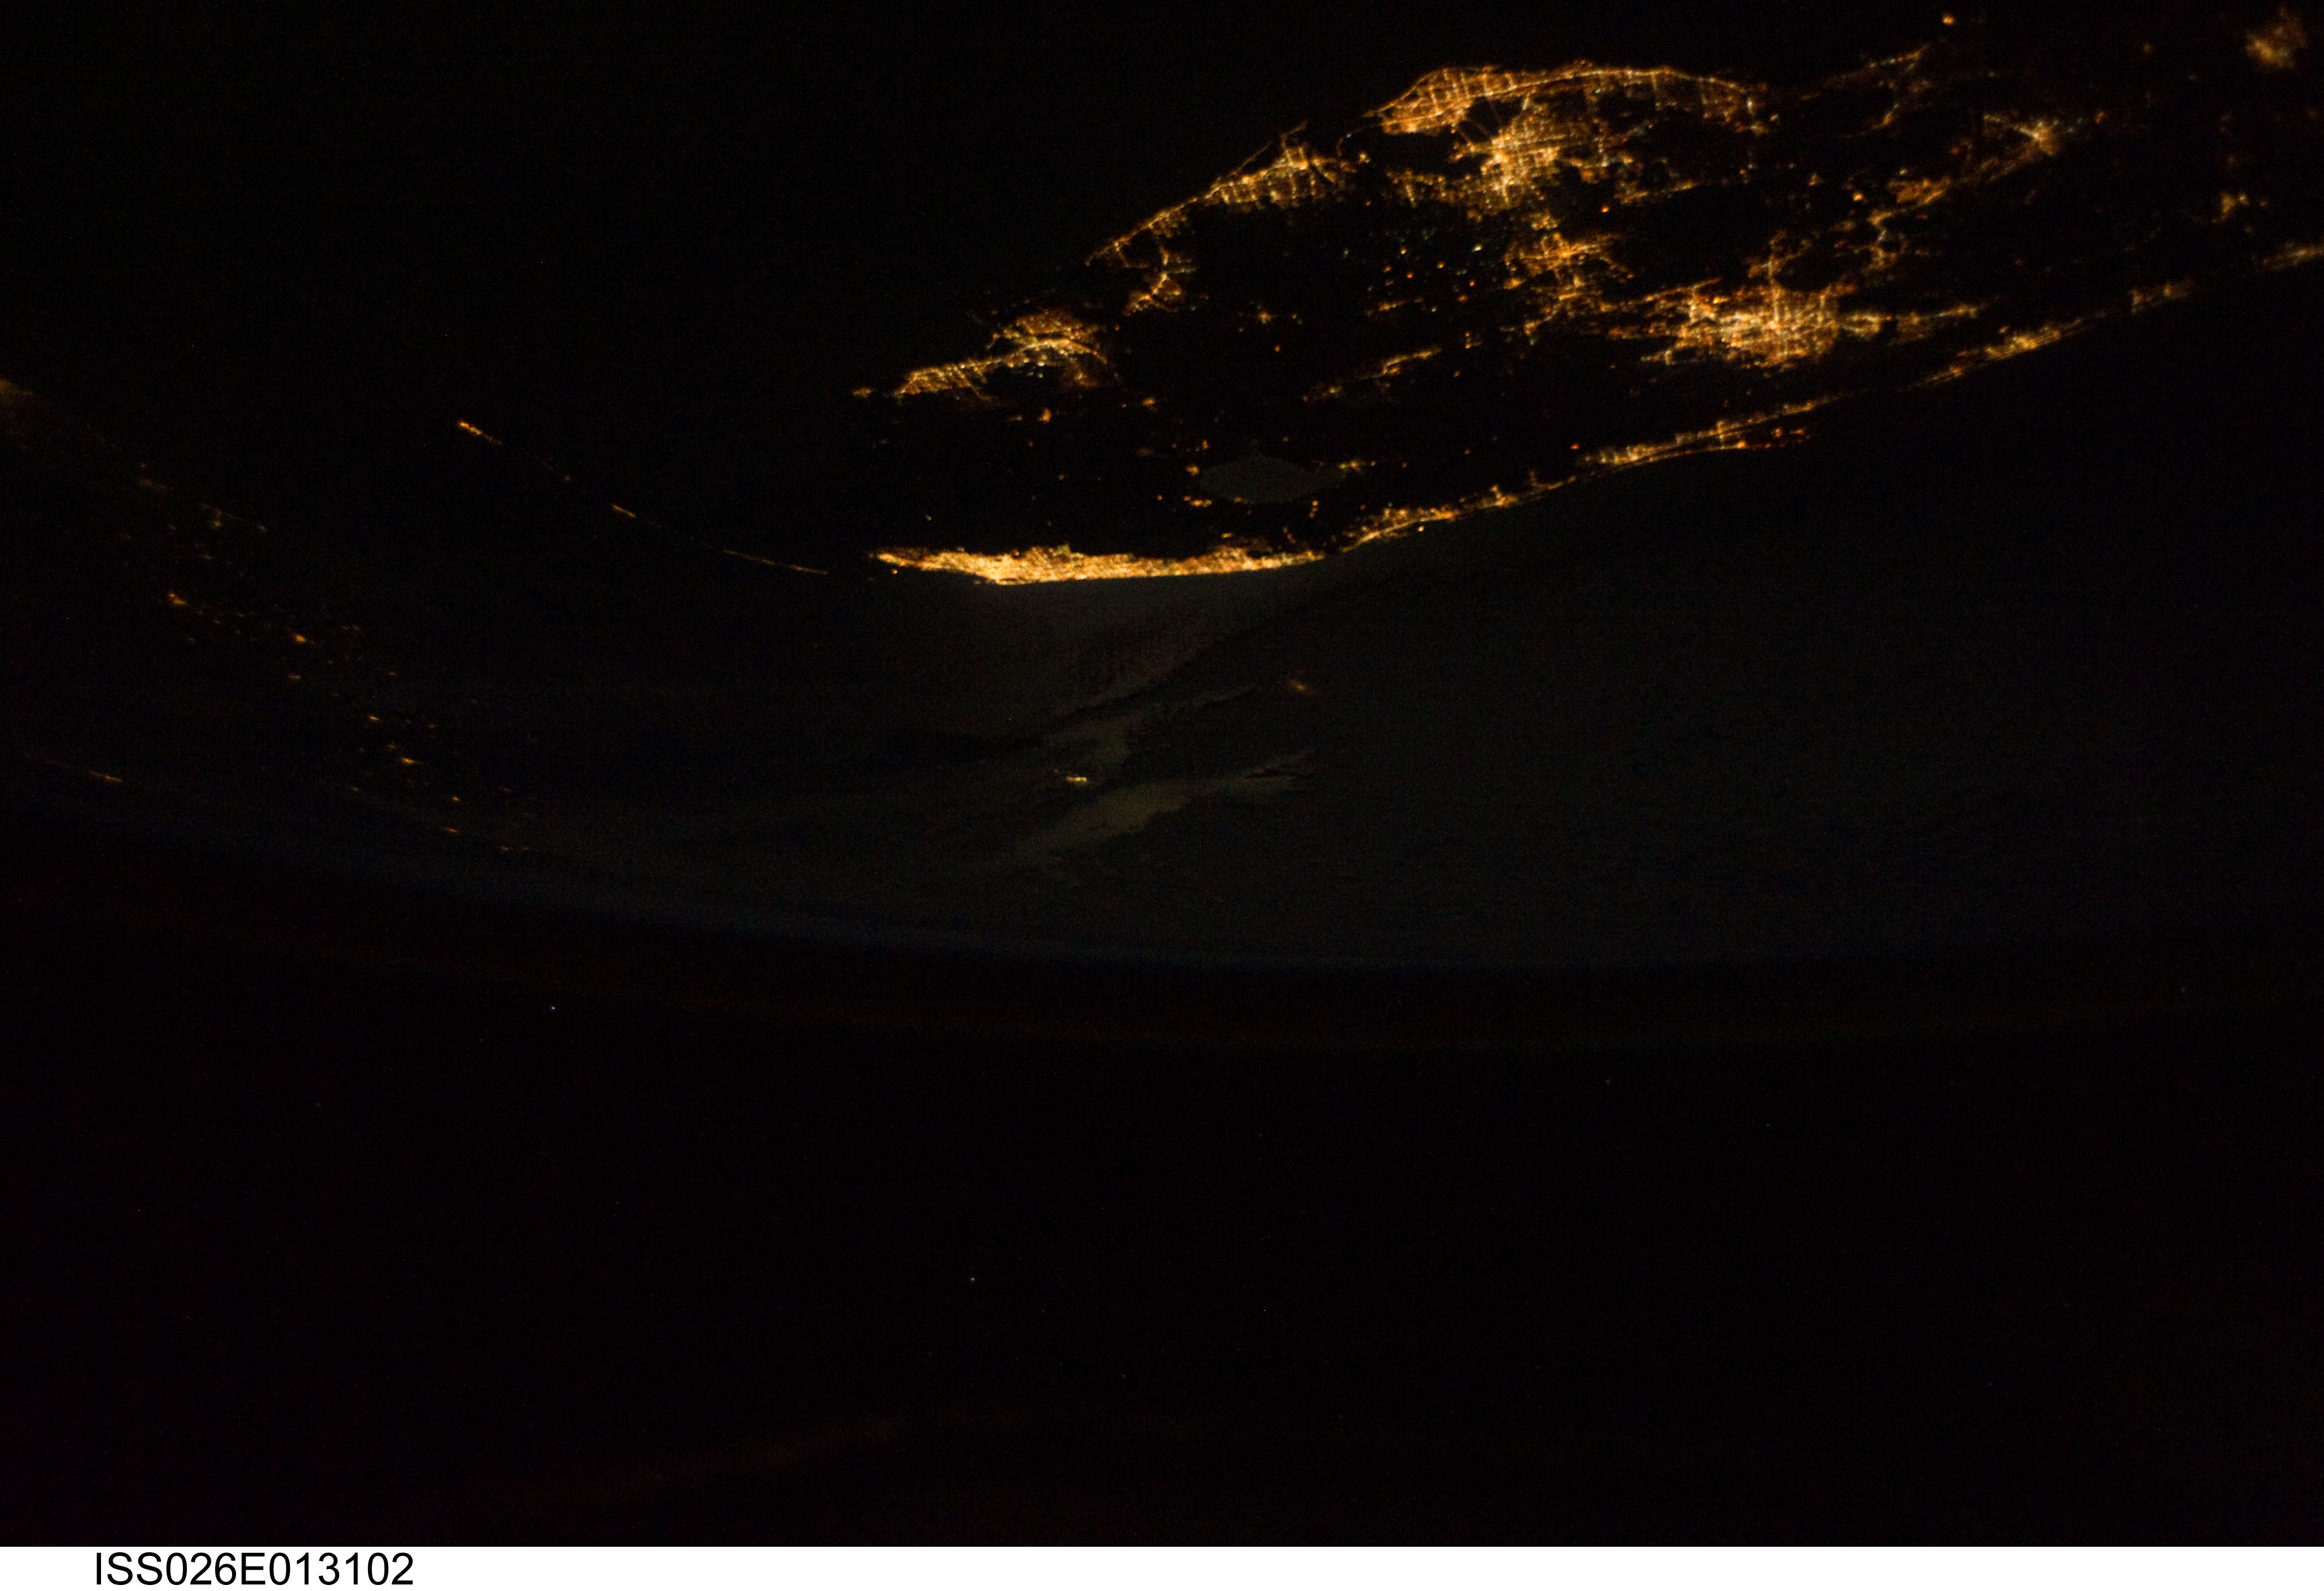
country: USA-FLORIDA
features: PAN-SOUTHERN FLORIDA PENINSULA REGION AT NIGHT, EARTH LIMB
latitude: 26.5
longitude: -81.0
